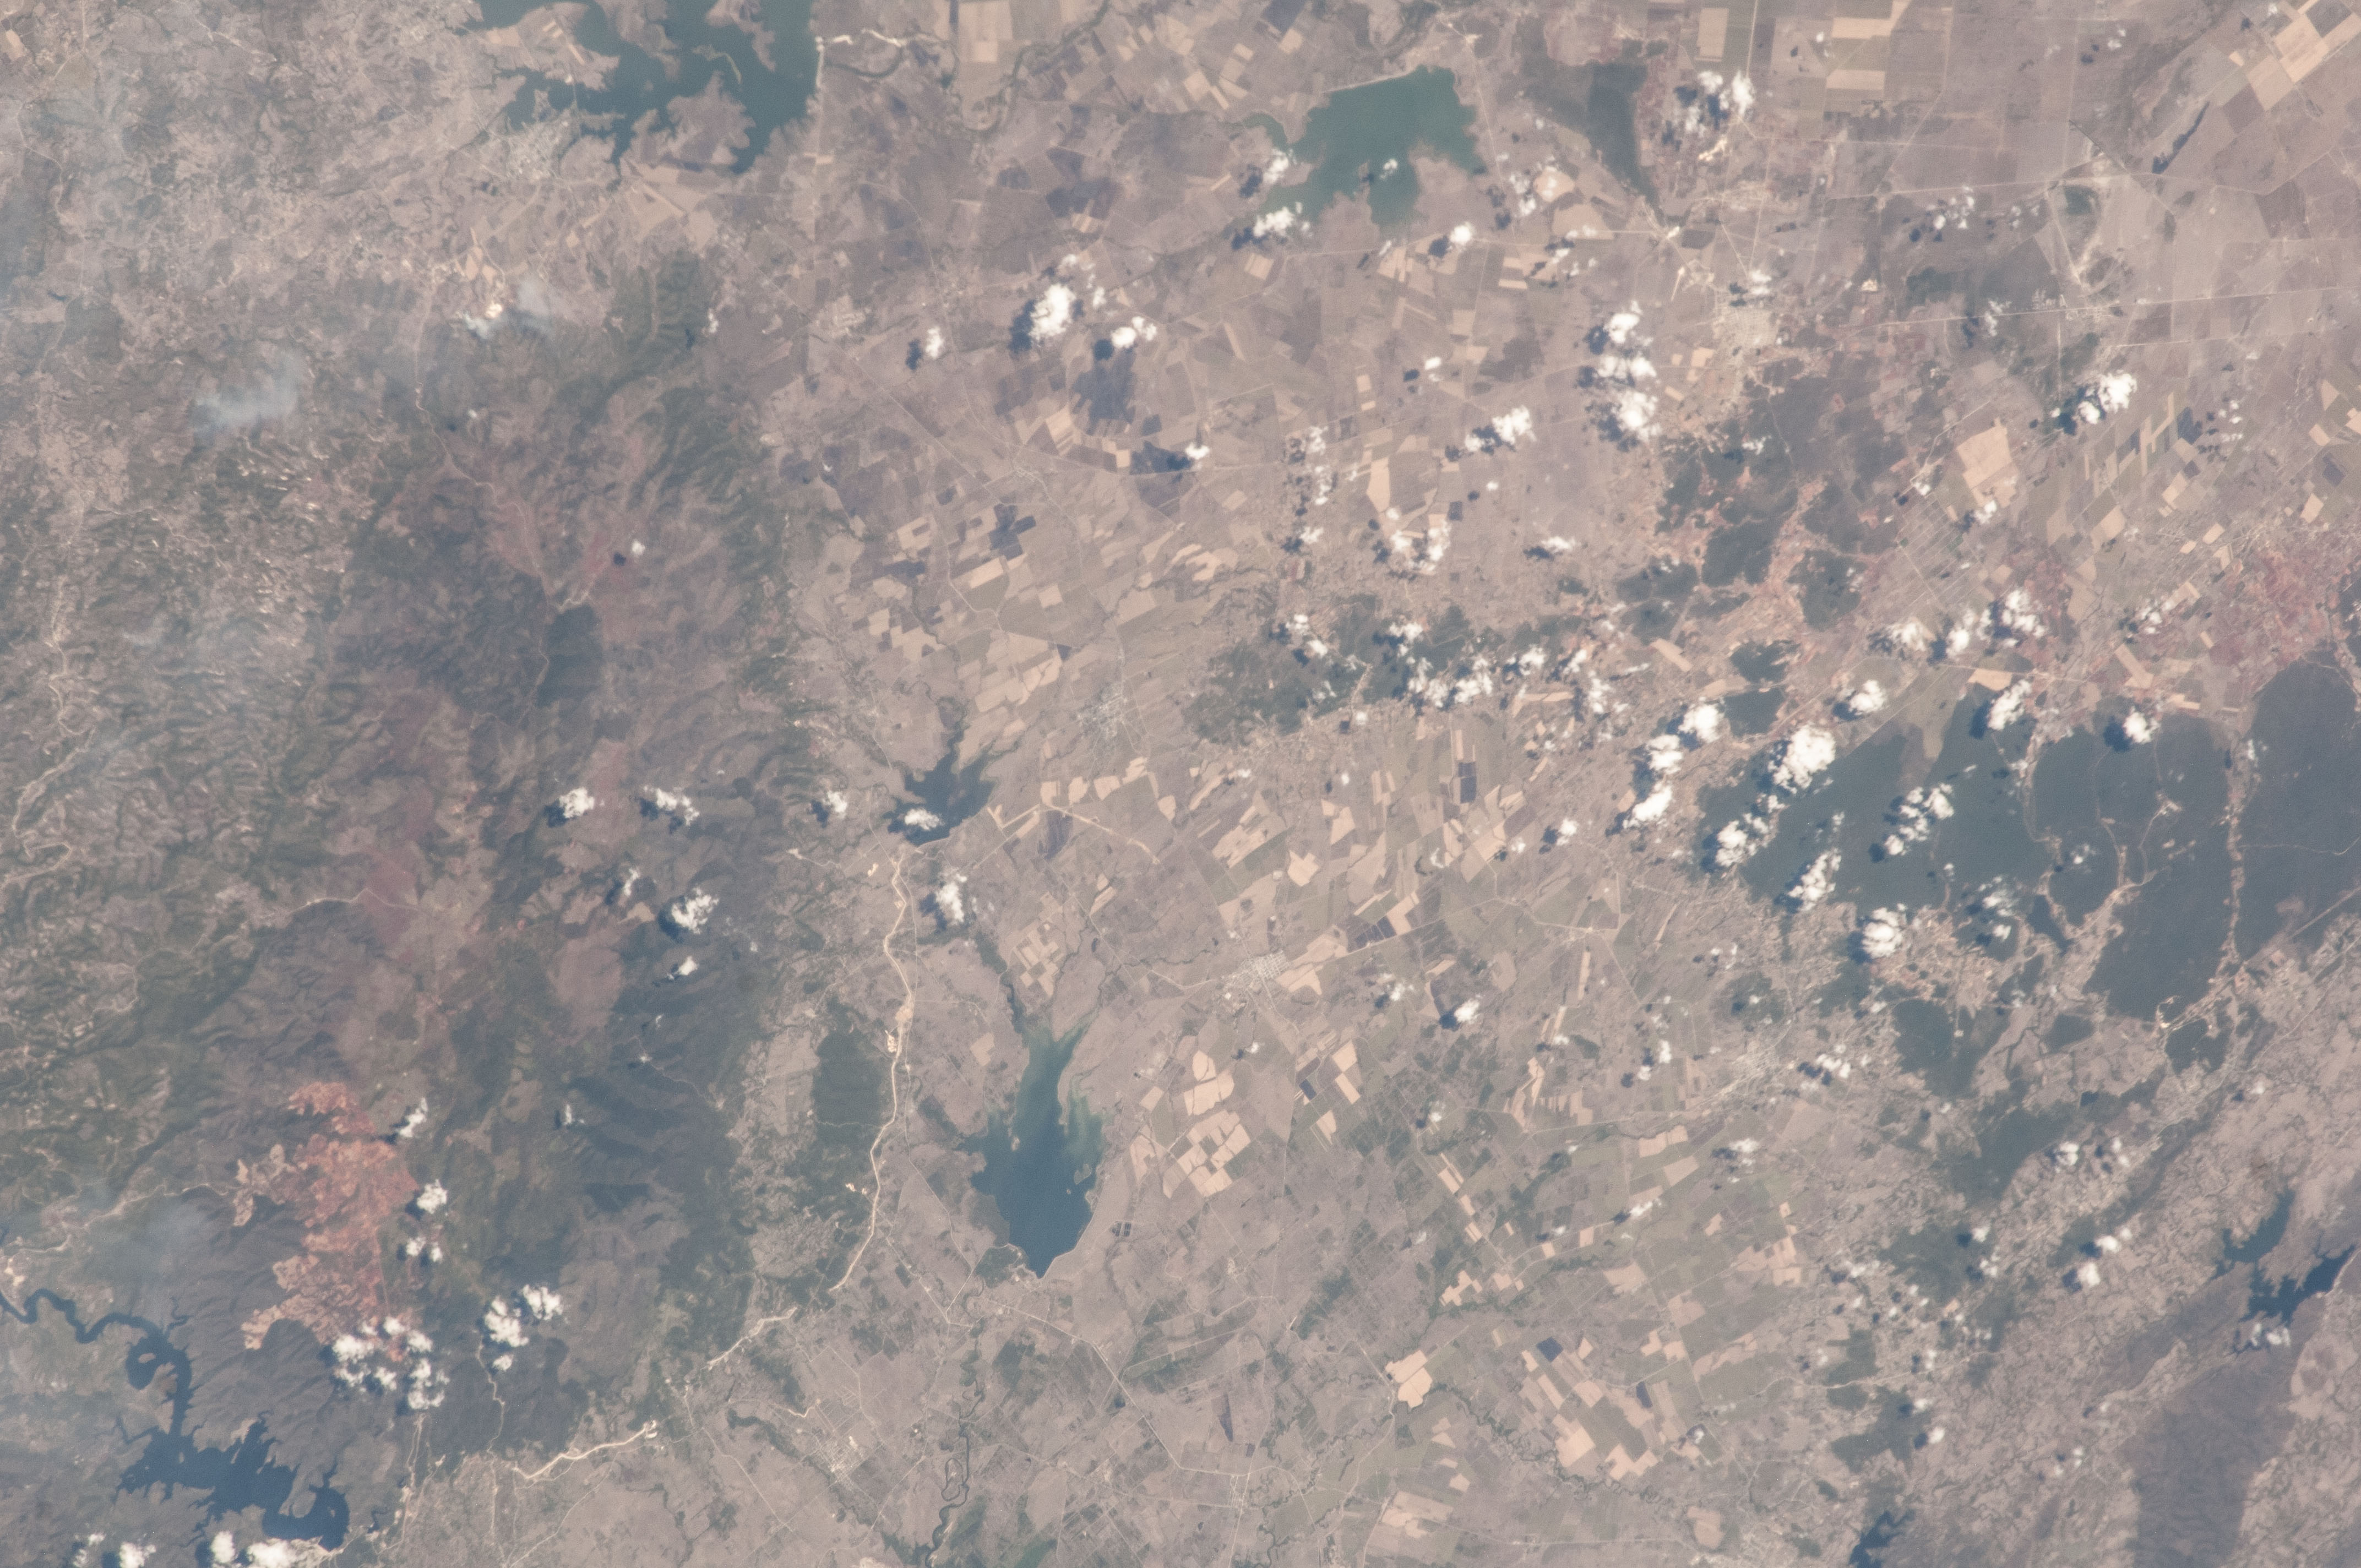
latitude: 20.6
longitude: -76.0
